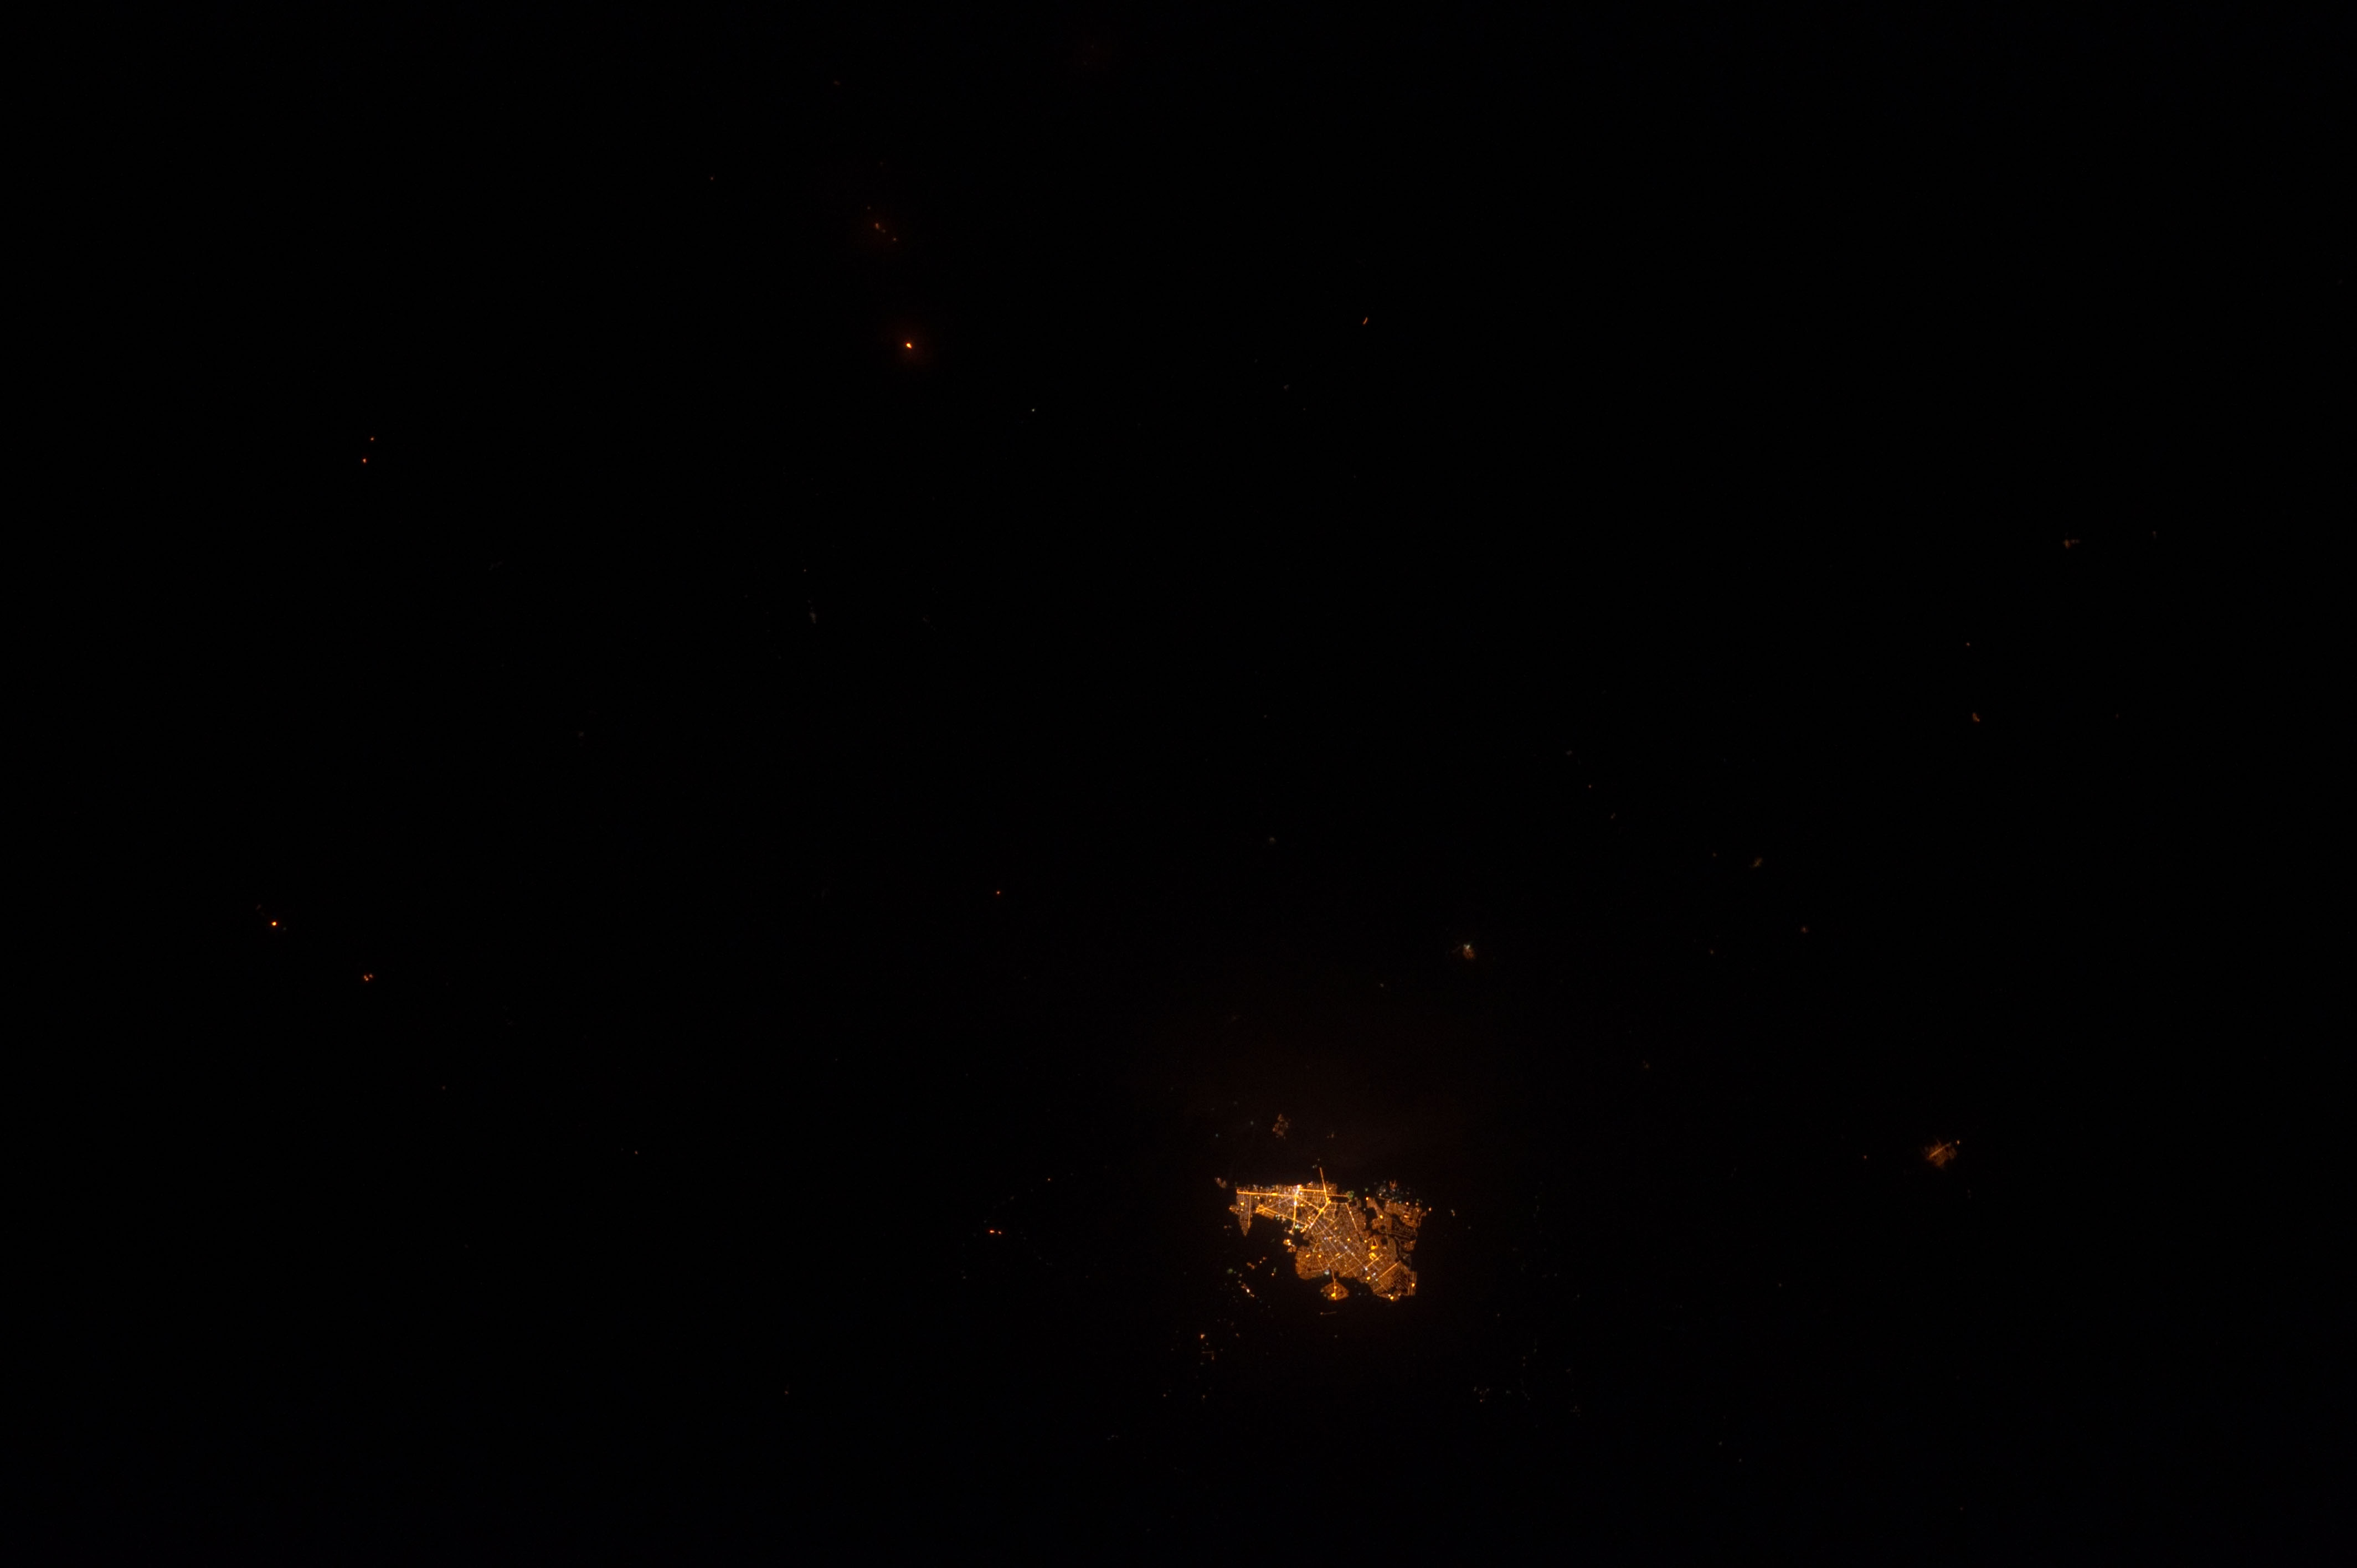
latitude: 2.8
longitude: -60.7
